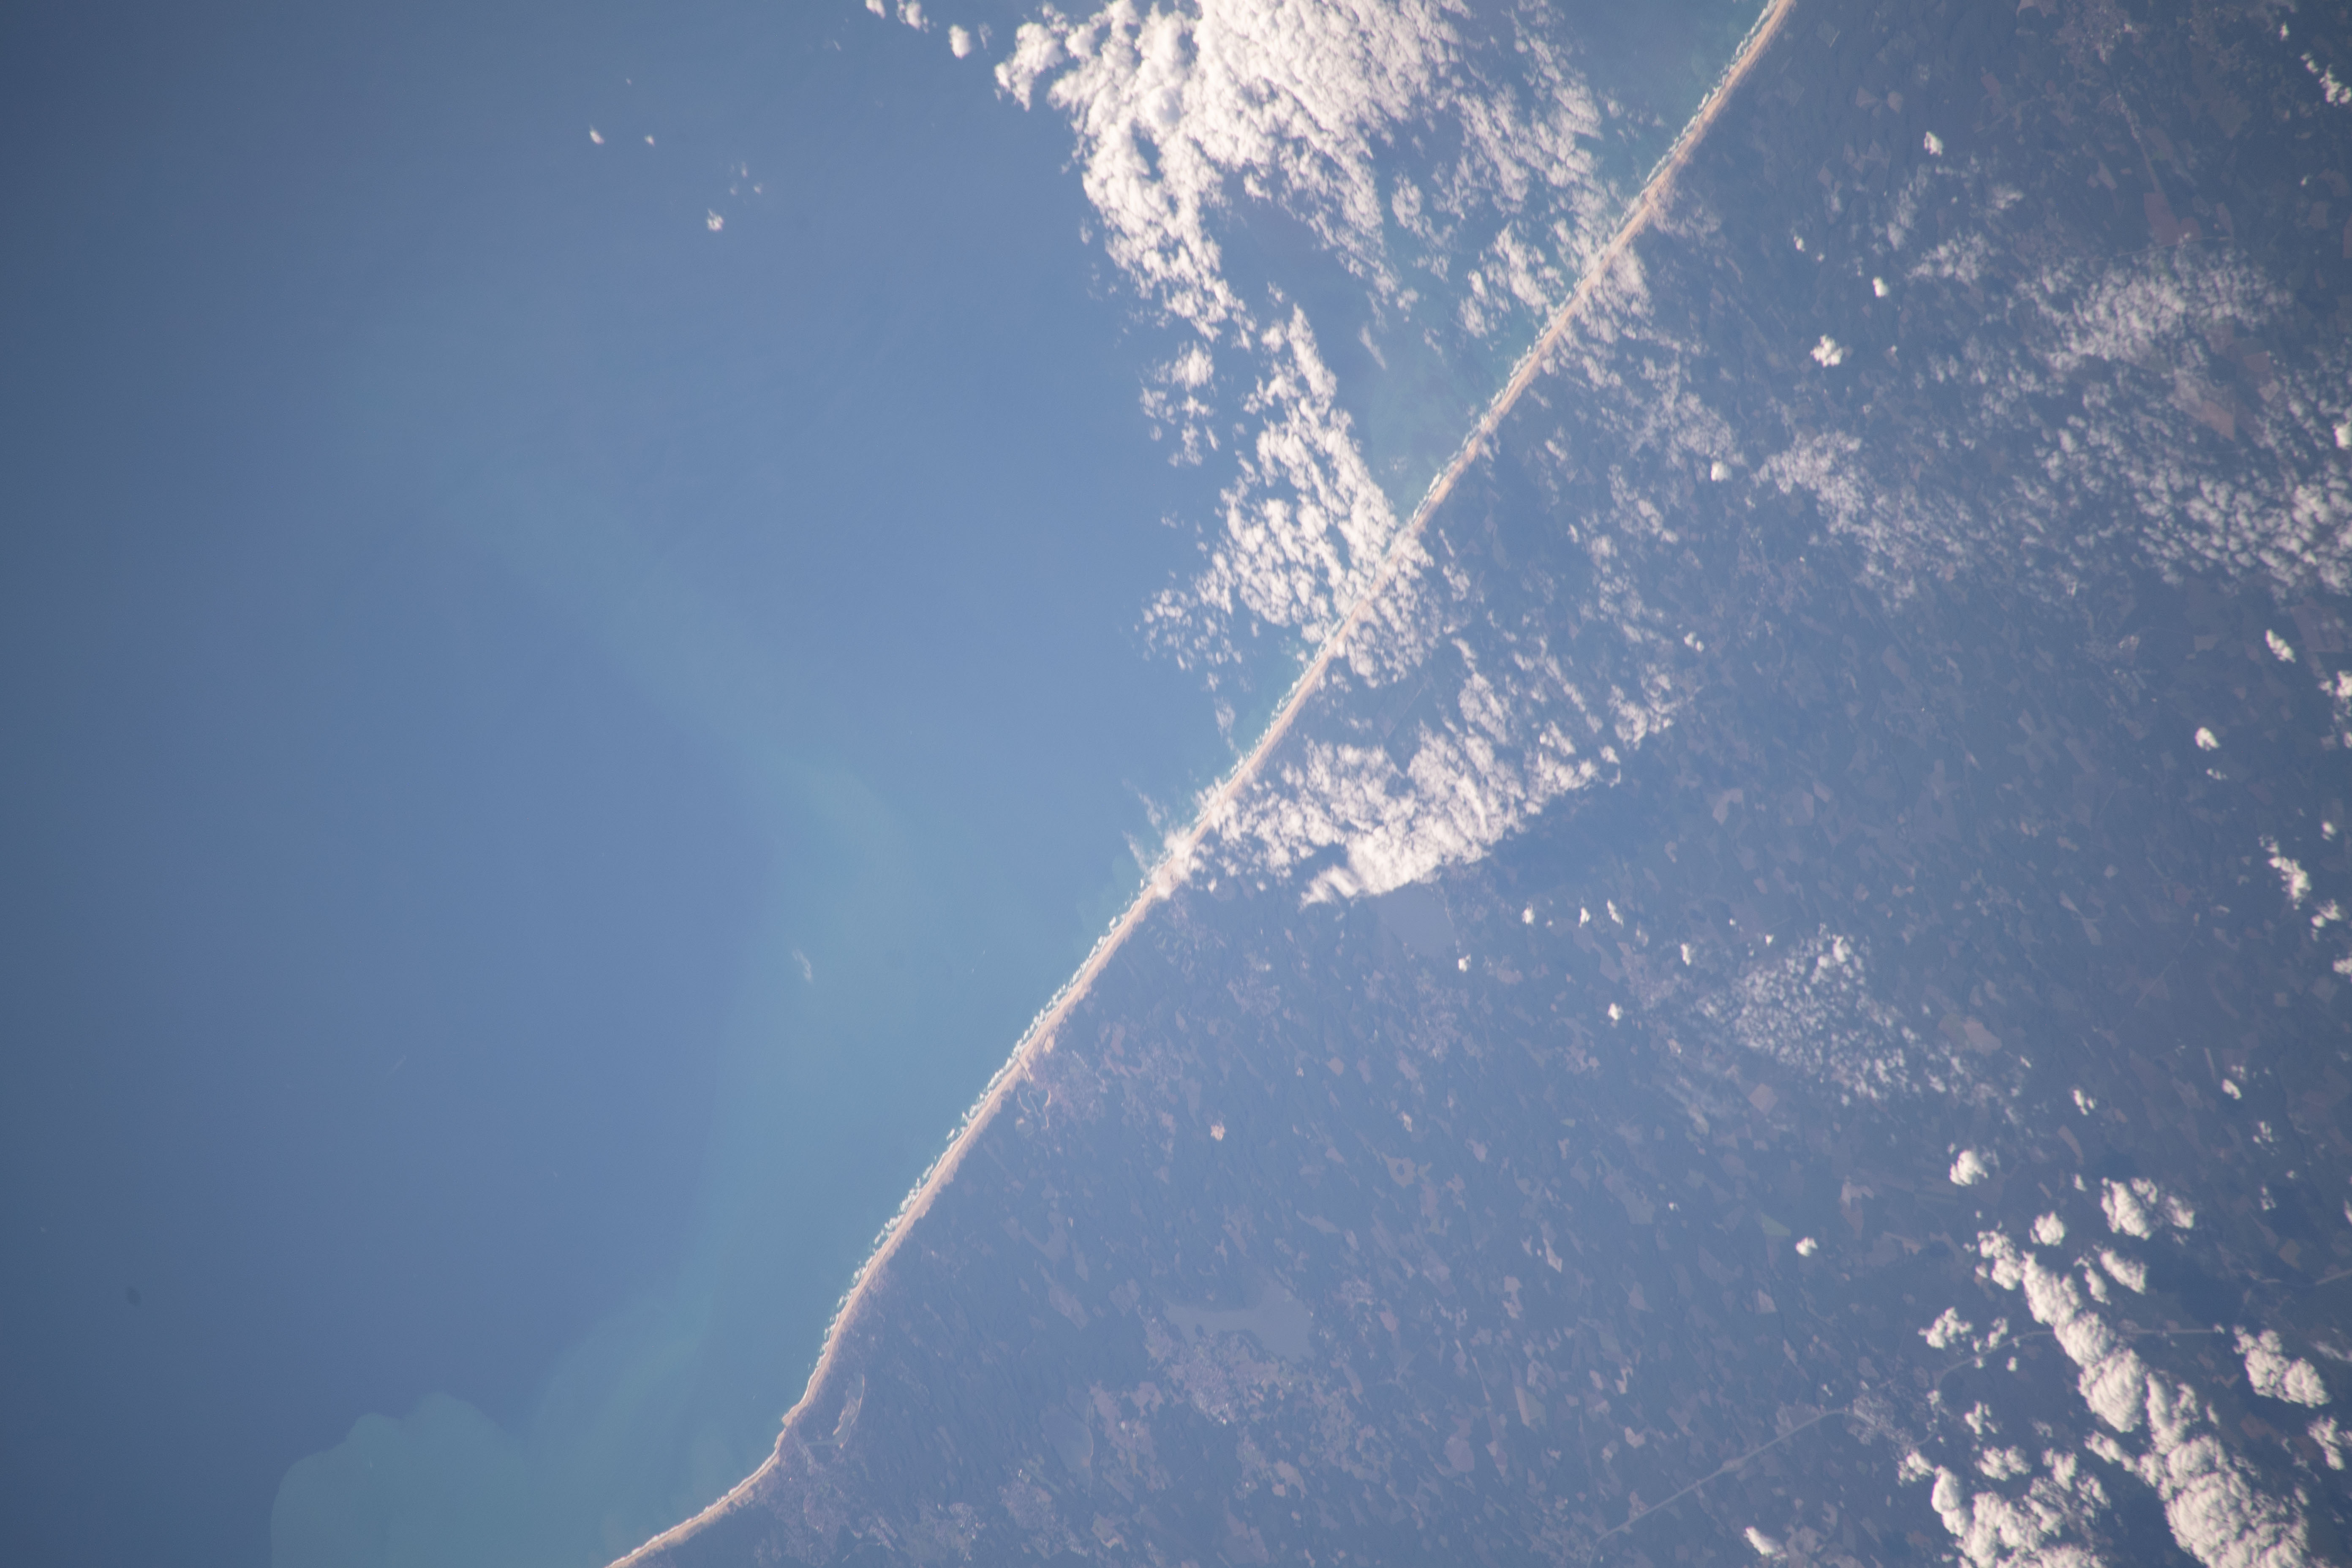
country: FRANCE
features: MOLIETS-ET-MAA, MESSANGES
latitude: 43.9
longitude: -1.4
